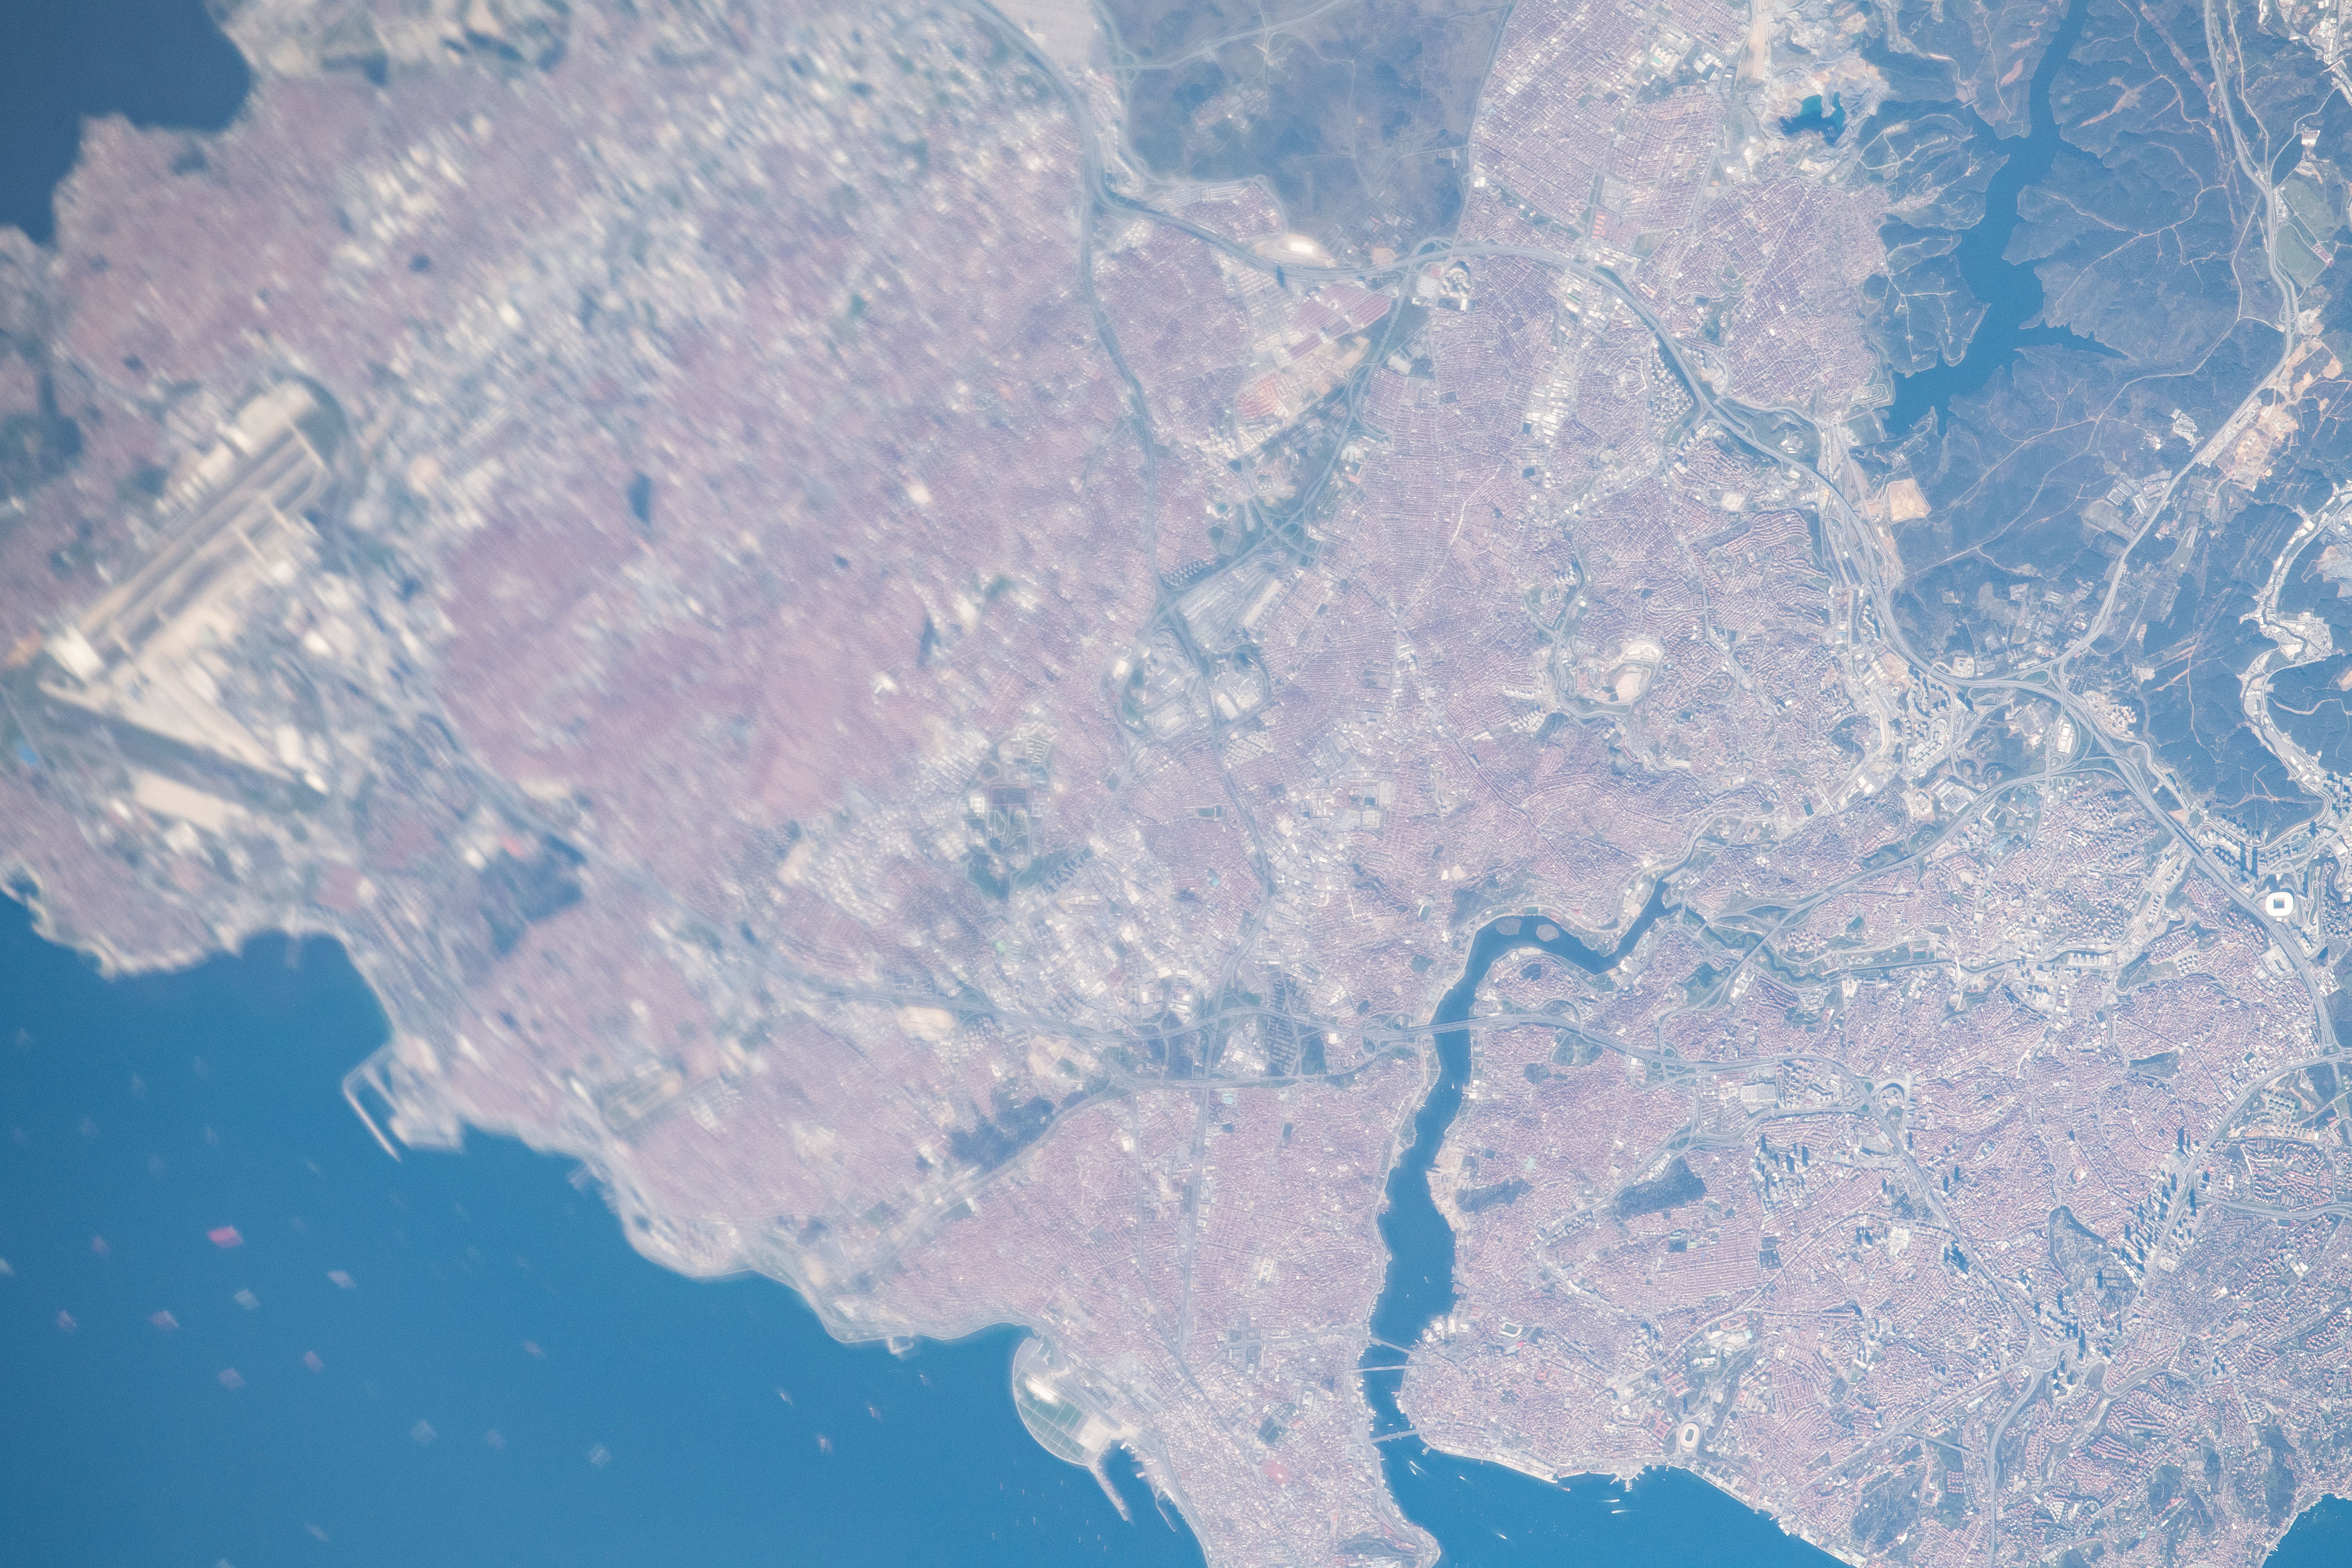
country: TURKEY
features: GOLDEN HORN INLET, KUCUKCEKMECE LAKE, MARMARA SEA
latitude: 41.0
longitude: 28.9
